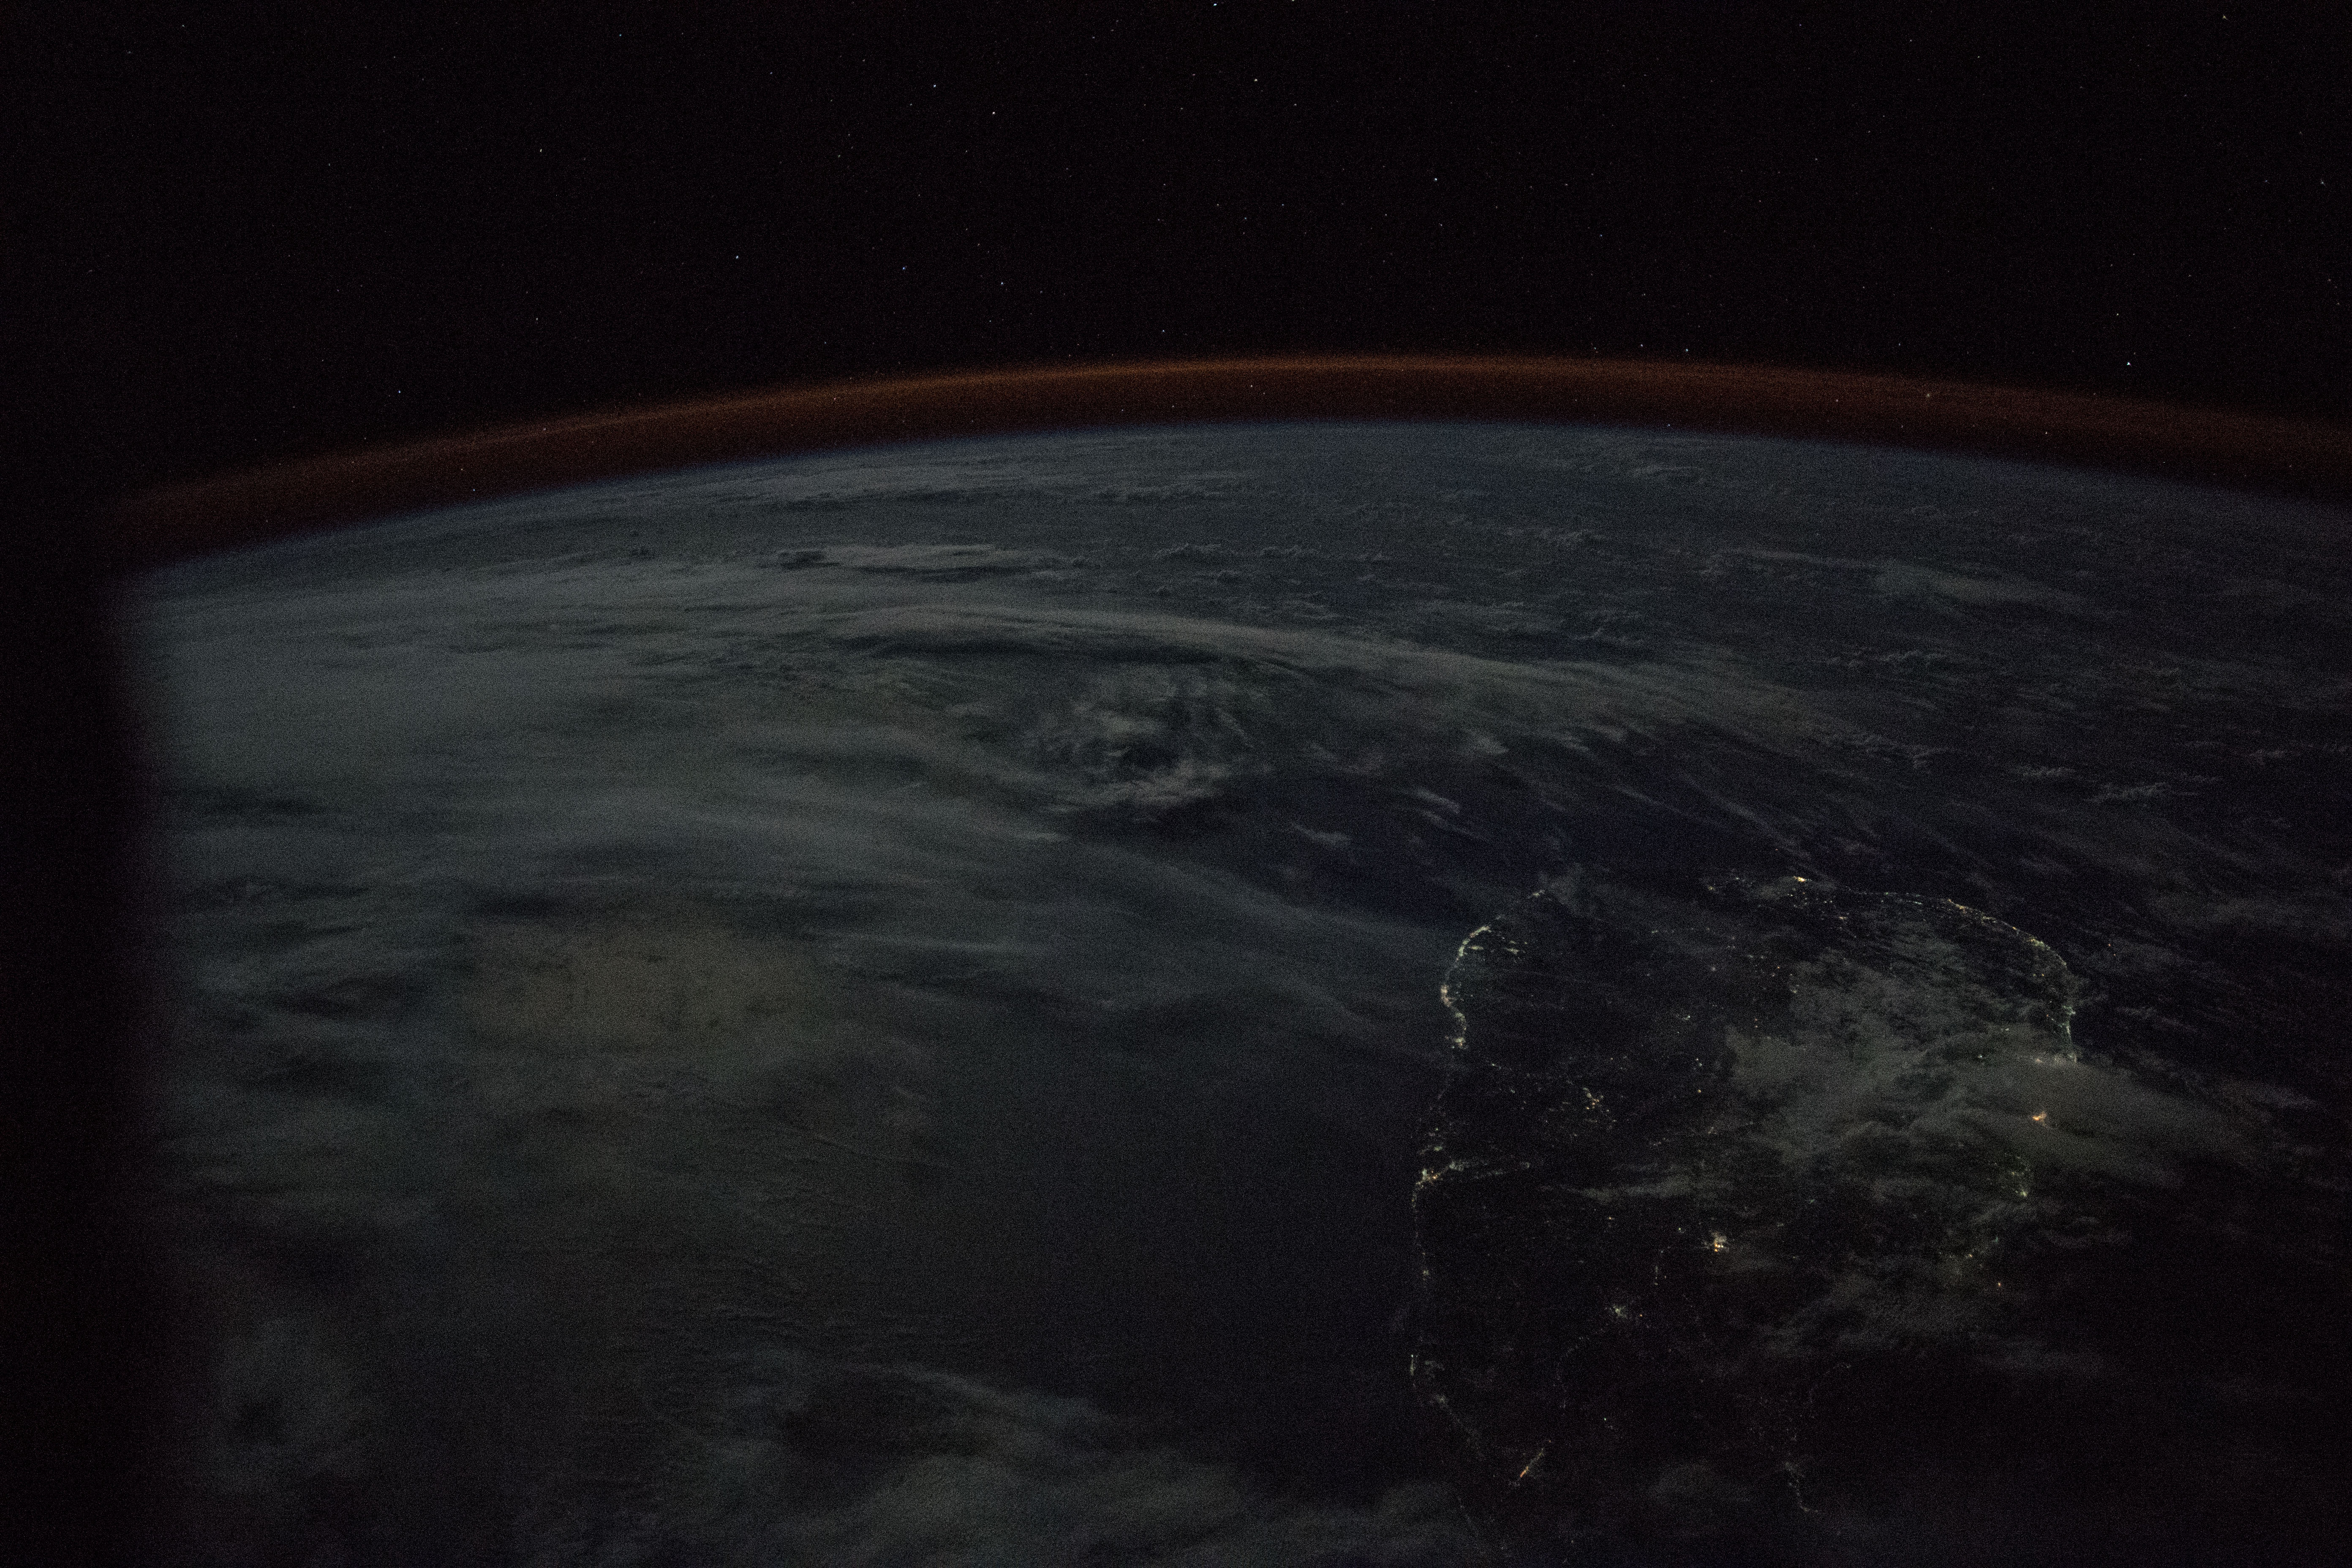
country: SRI LANKA
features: SRI LANKA, DARK EARTH LIMB
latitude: 7.5
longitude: 84.0
